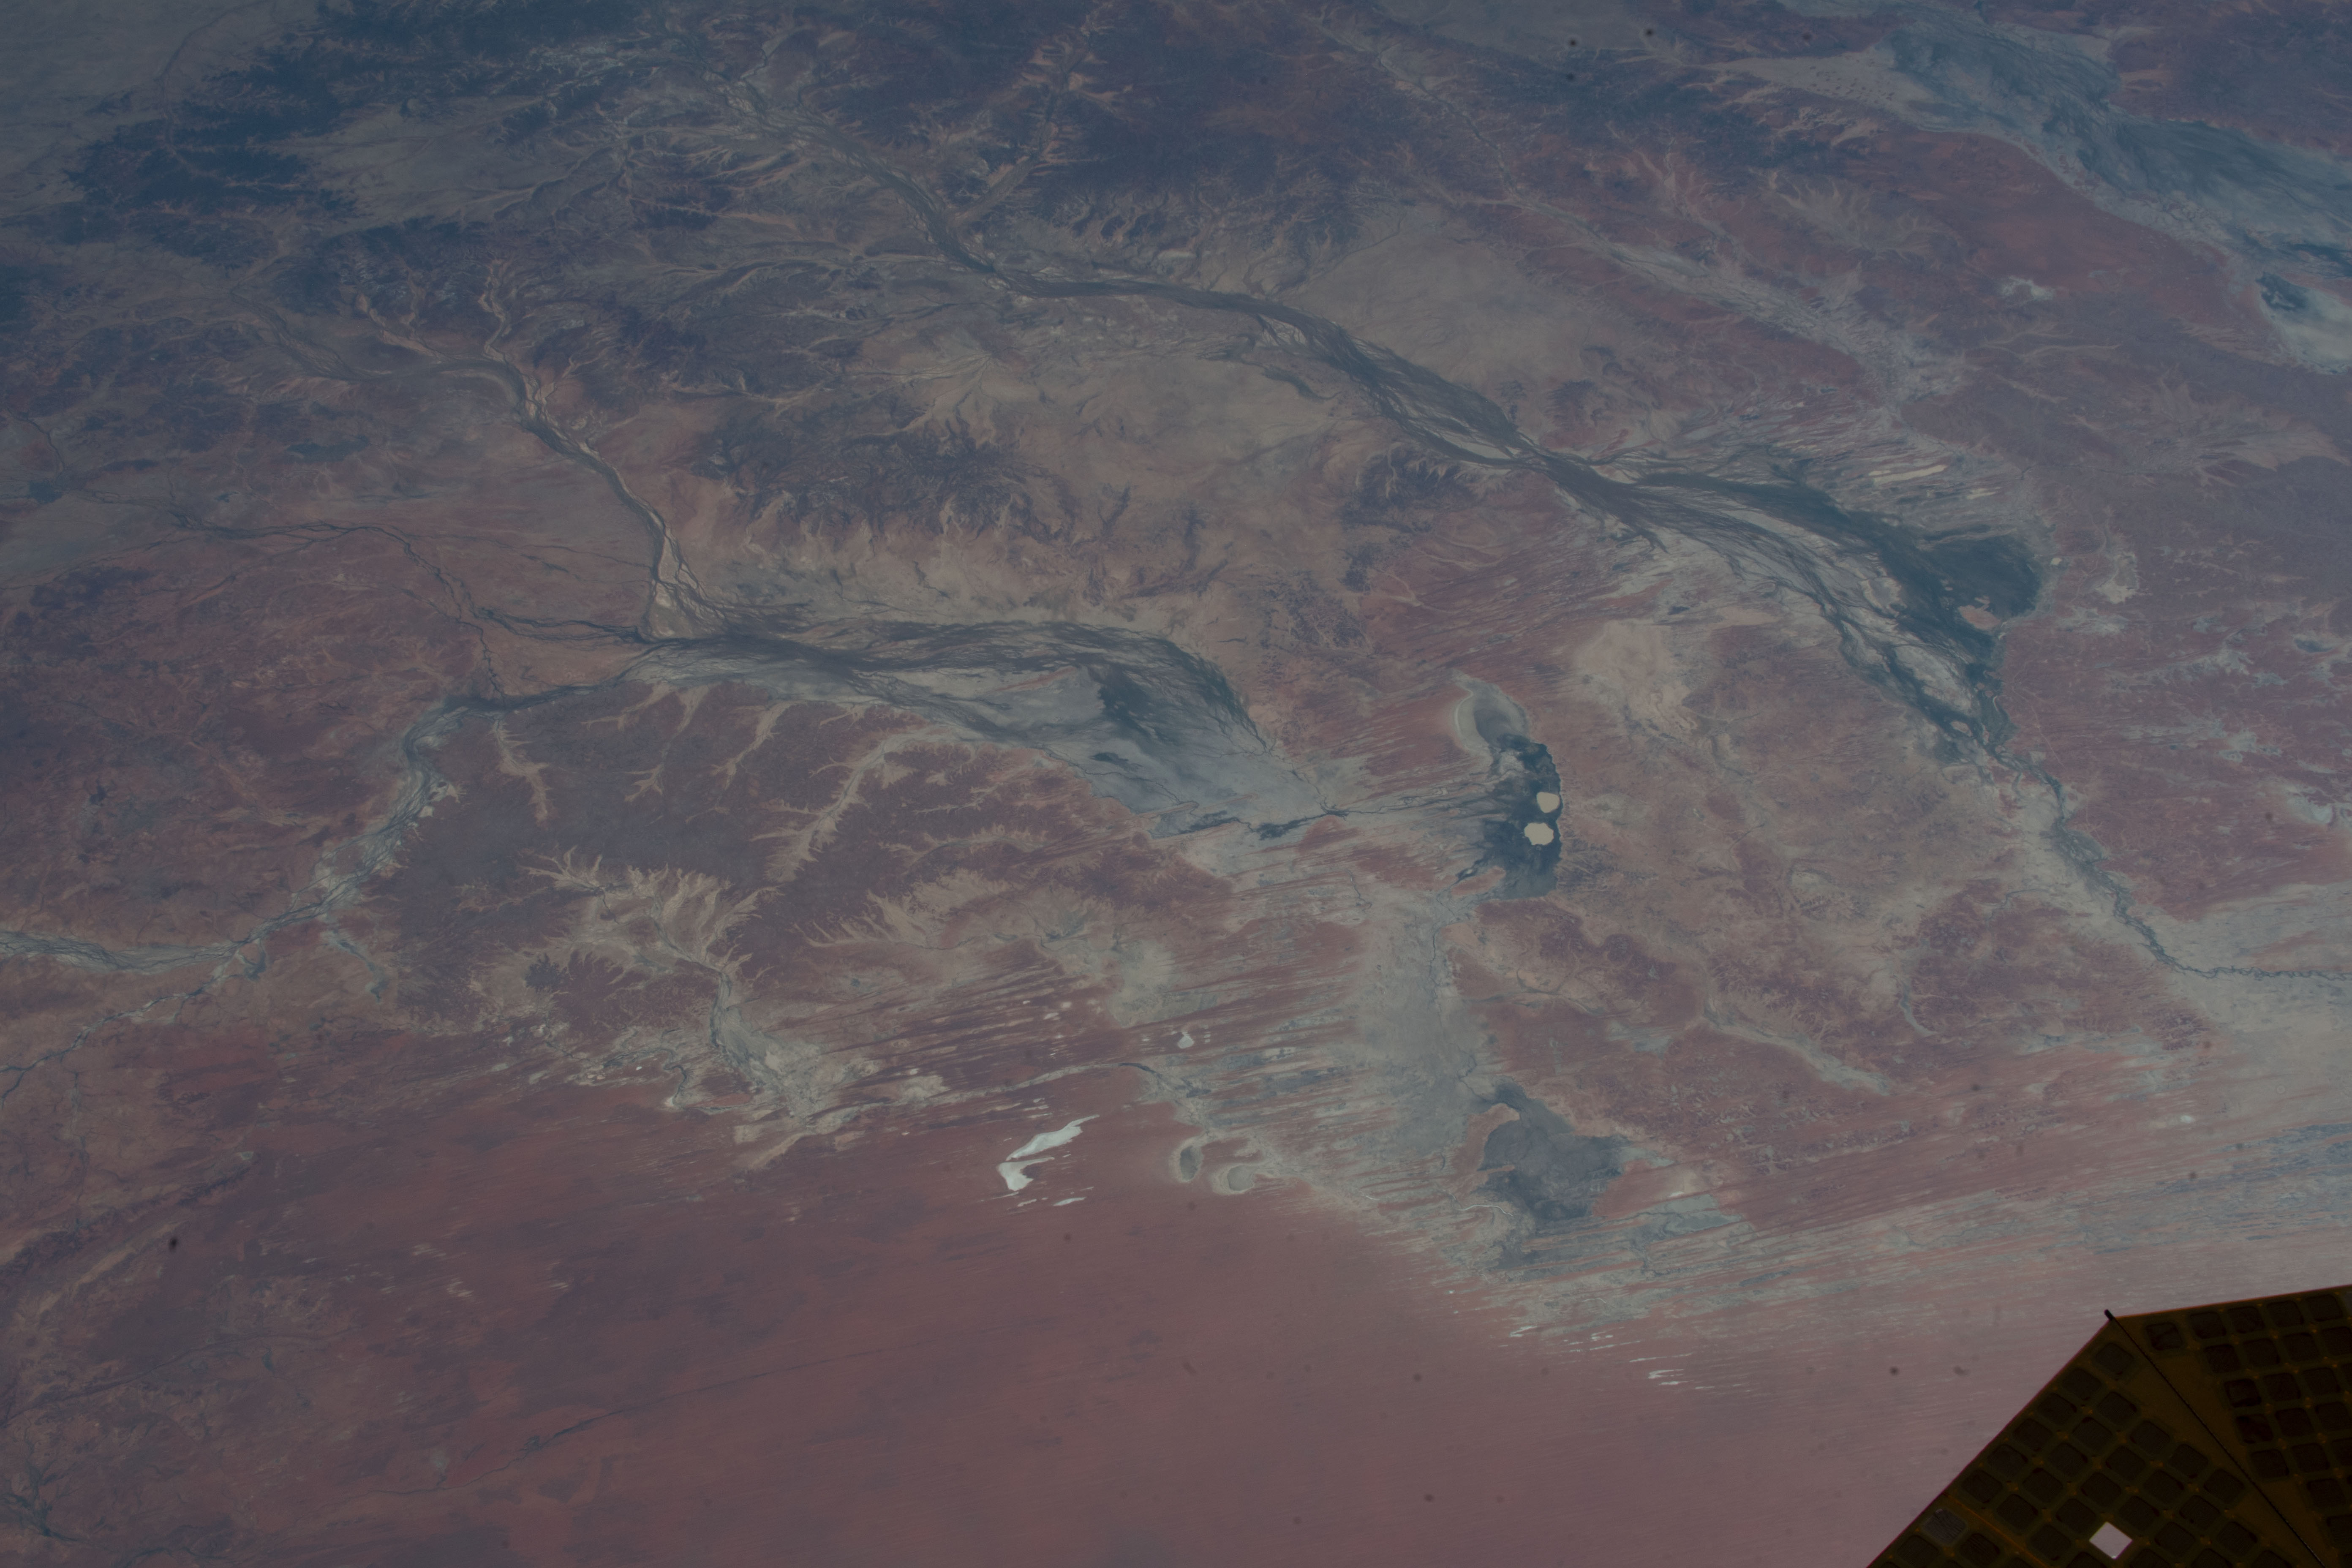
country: AUSTRALIA-Q
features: BEDOURIE TOWN, BOULIA BEDOURIE RD, LAKE MACHATTIE
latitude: -24.3
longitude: 139.5
